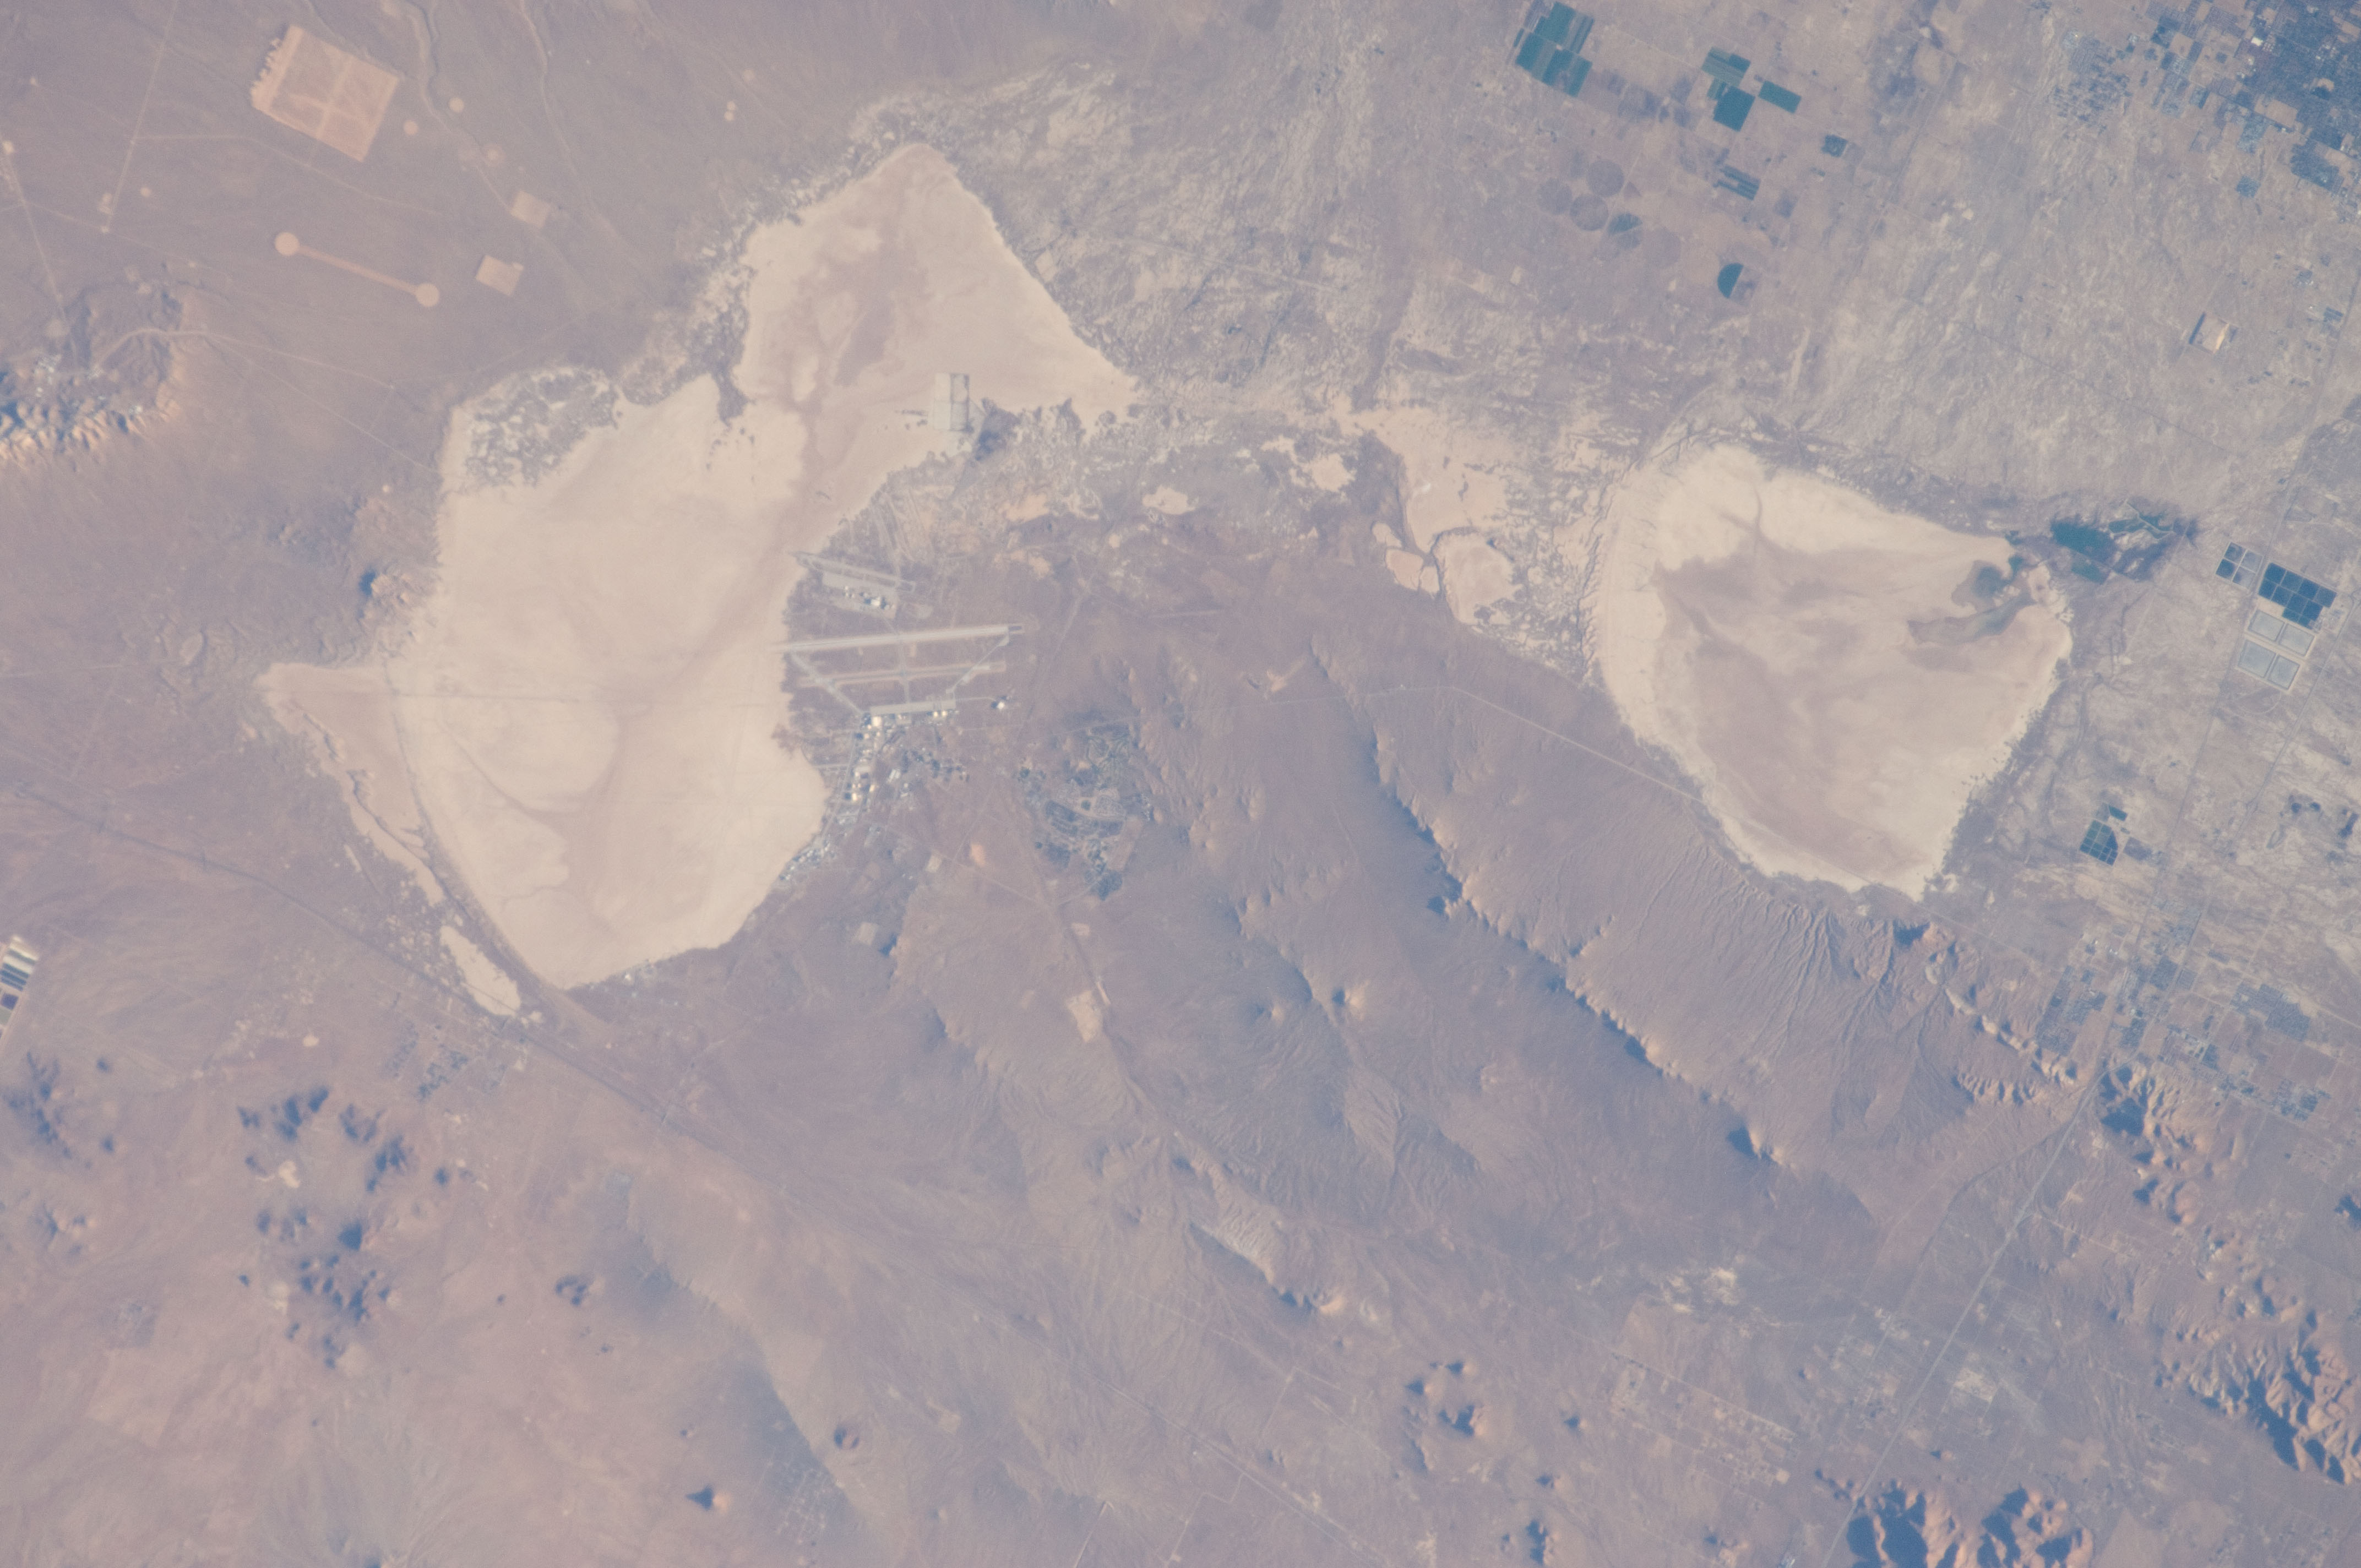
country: USA-CALIFORNIA
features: DES.
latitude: 34.9
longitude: -118.0
